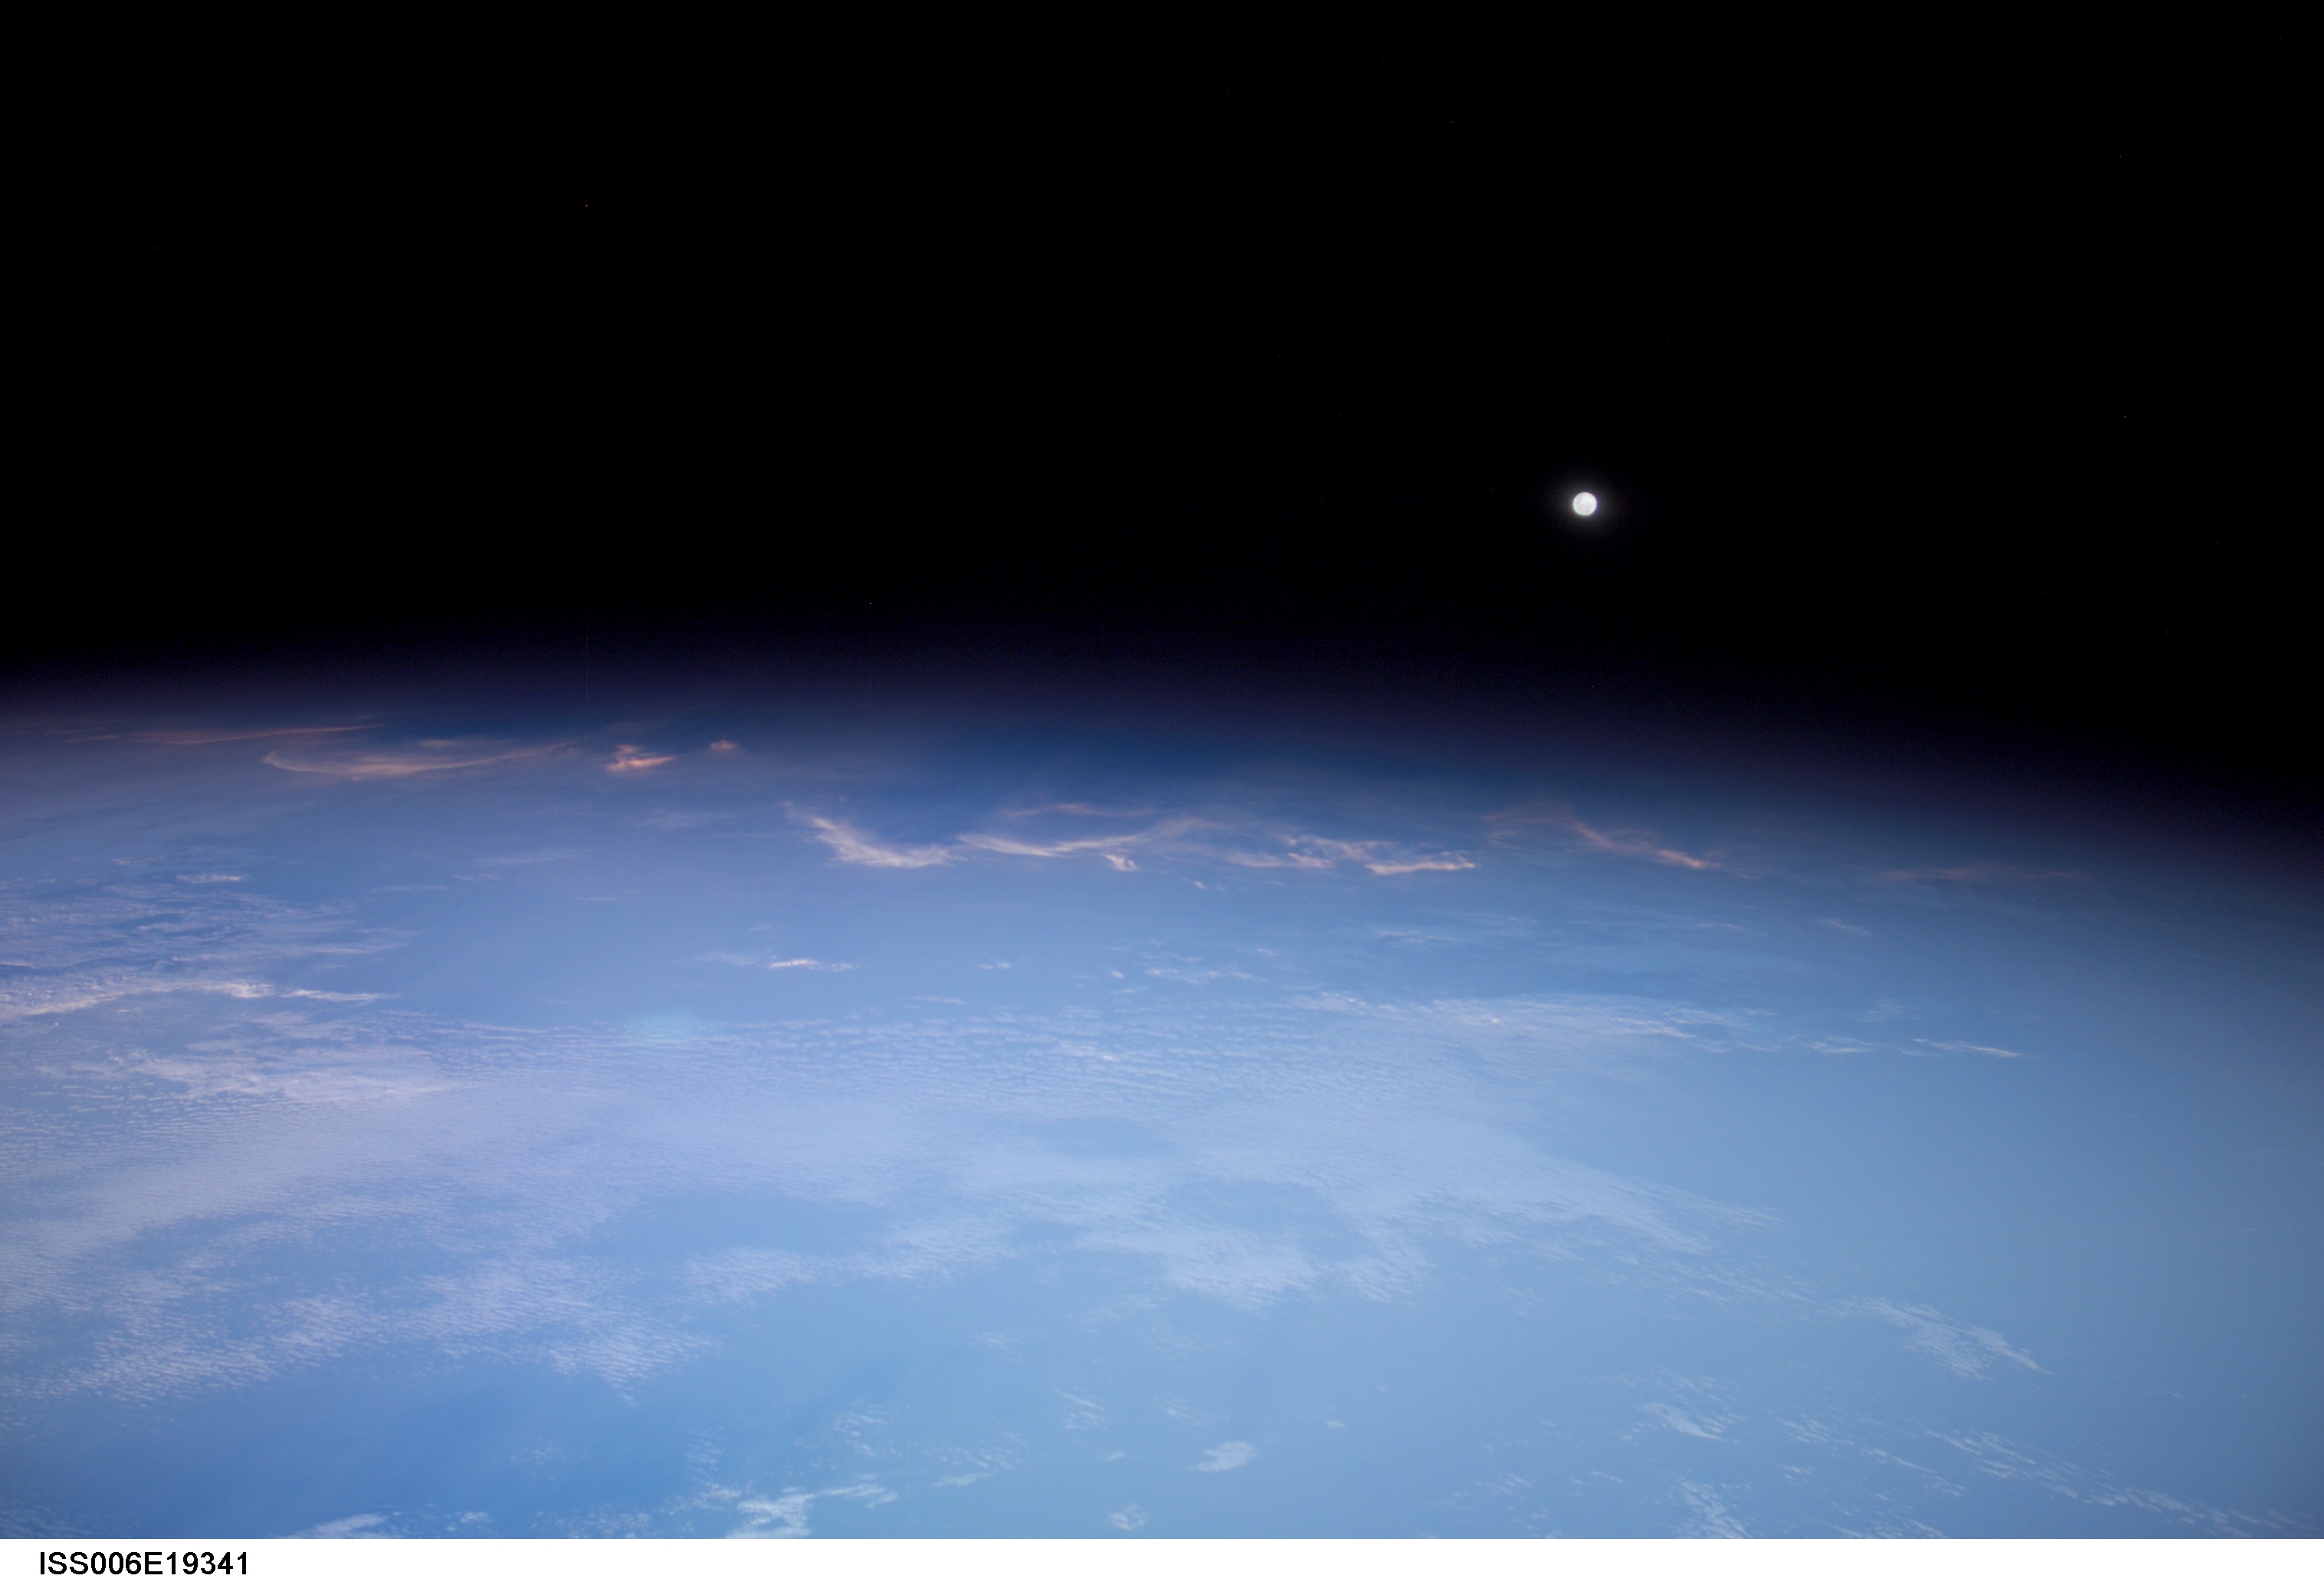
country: ATLANTIC OCEAN
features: PAN-SUNGLINT CLOUDS, HAZE, MOON
